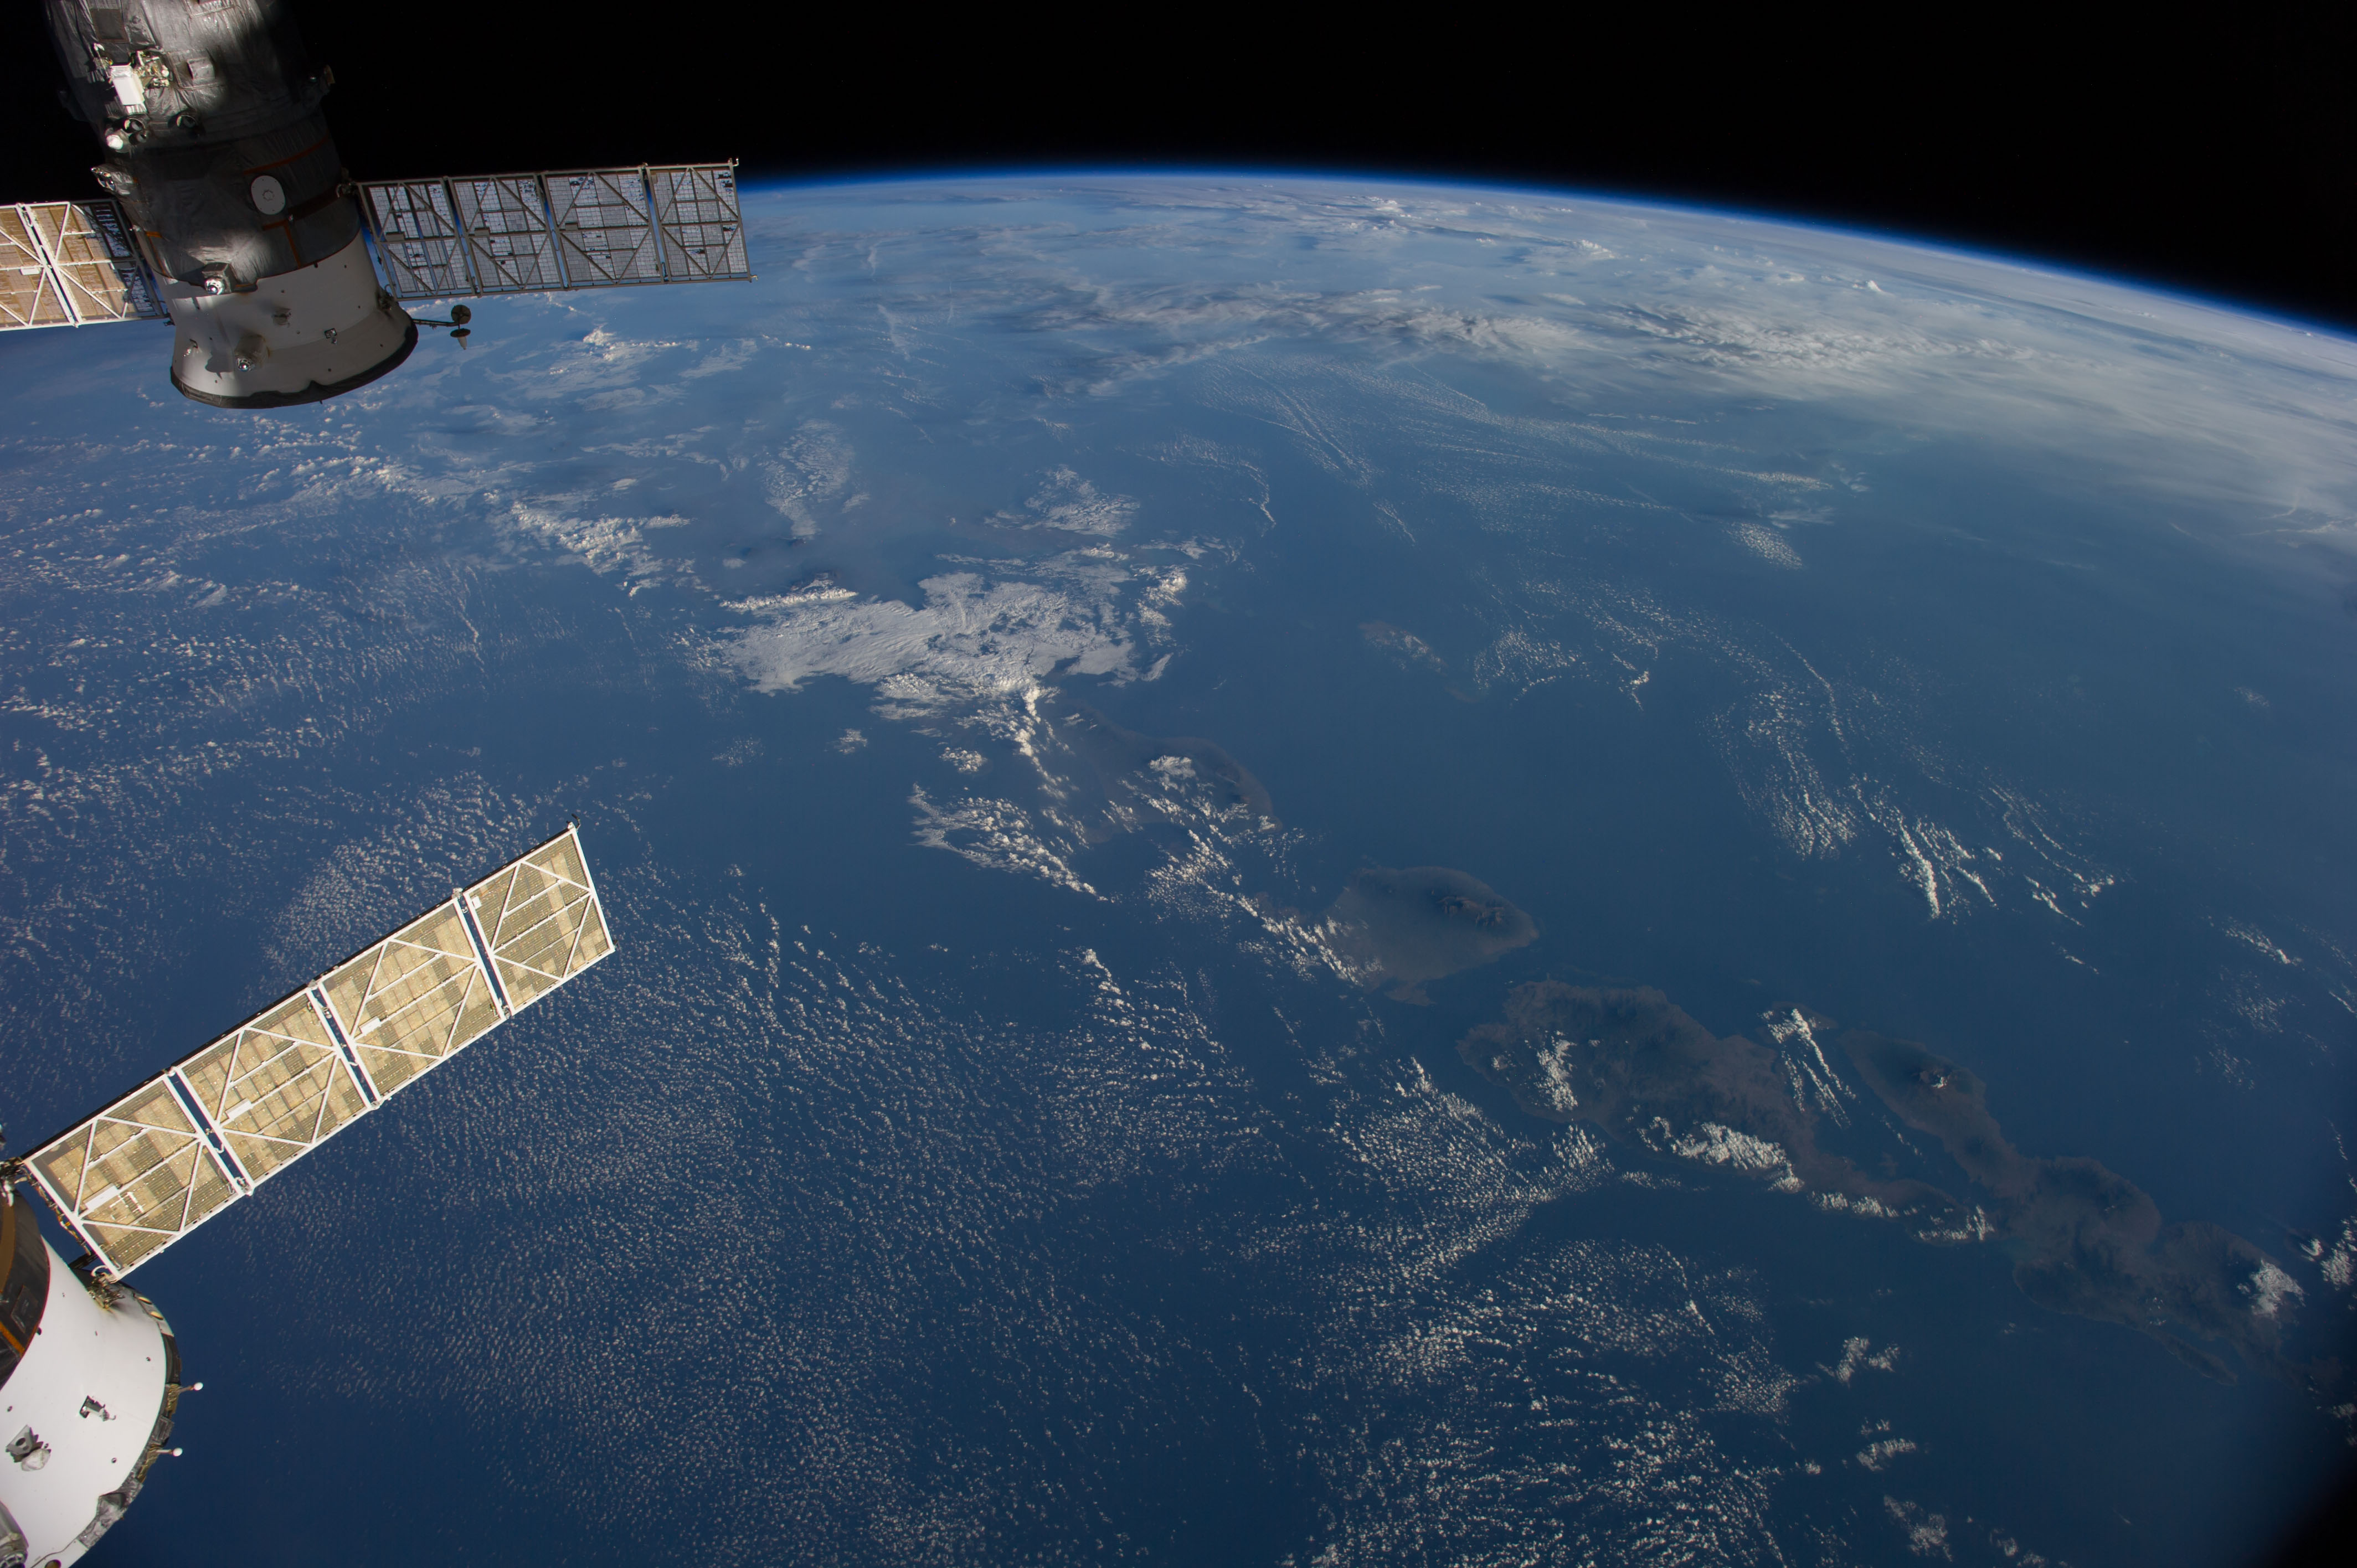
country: INDONESIA
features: BALI, W. NUSA TENGGARA, BALI S., JAVA S., MT. RINJANI, ATMOSPHERIC LIMB
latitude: -8.5
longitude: 115.5
